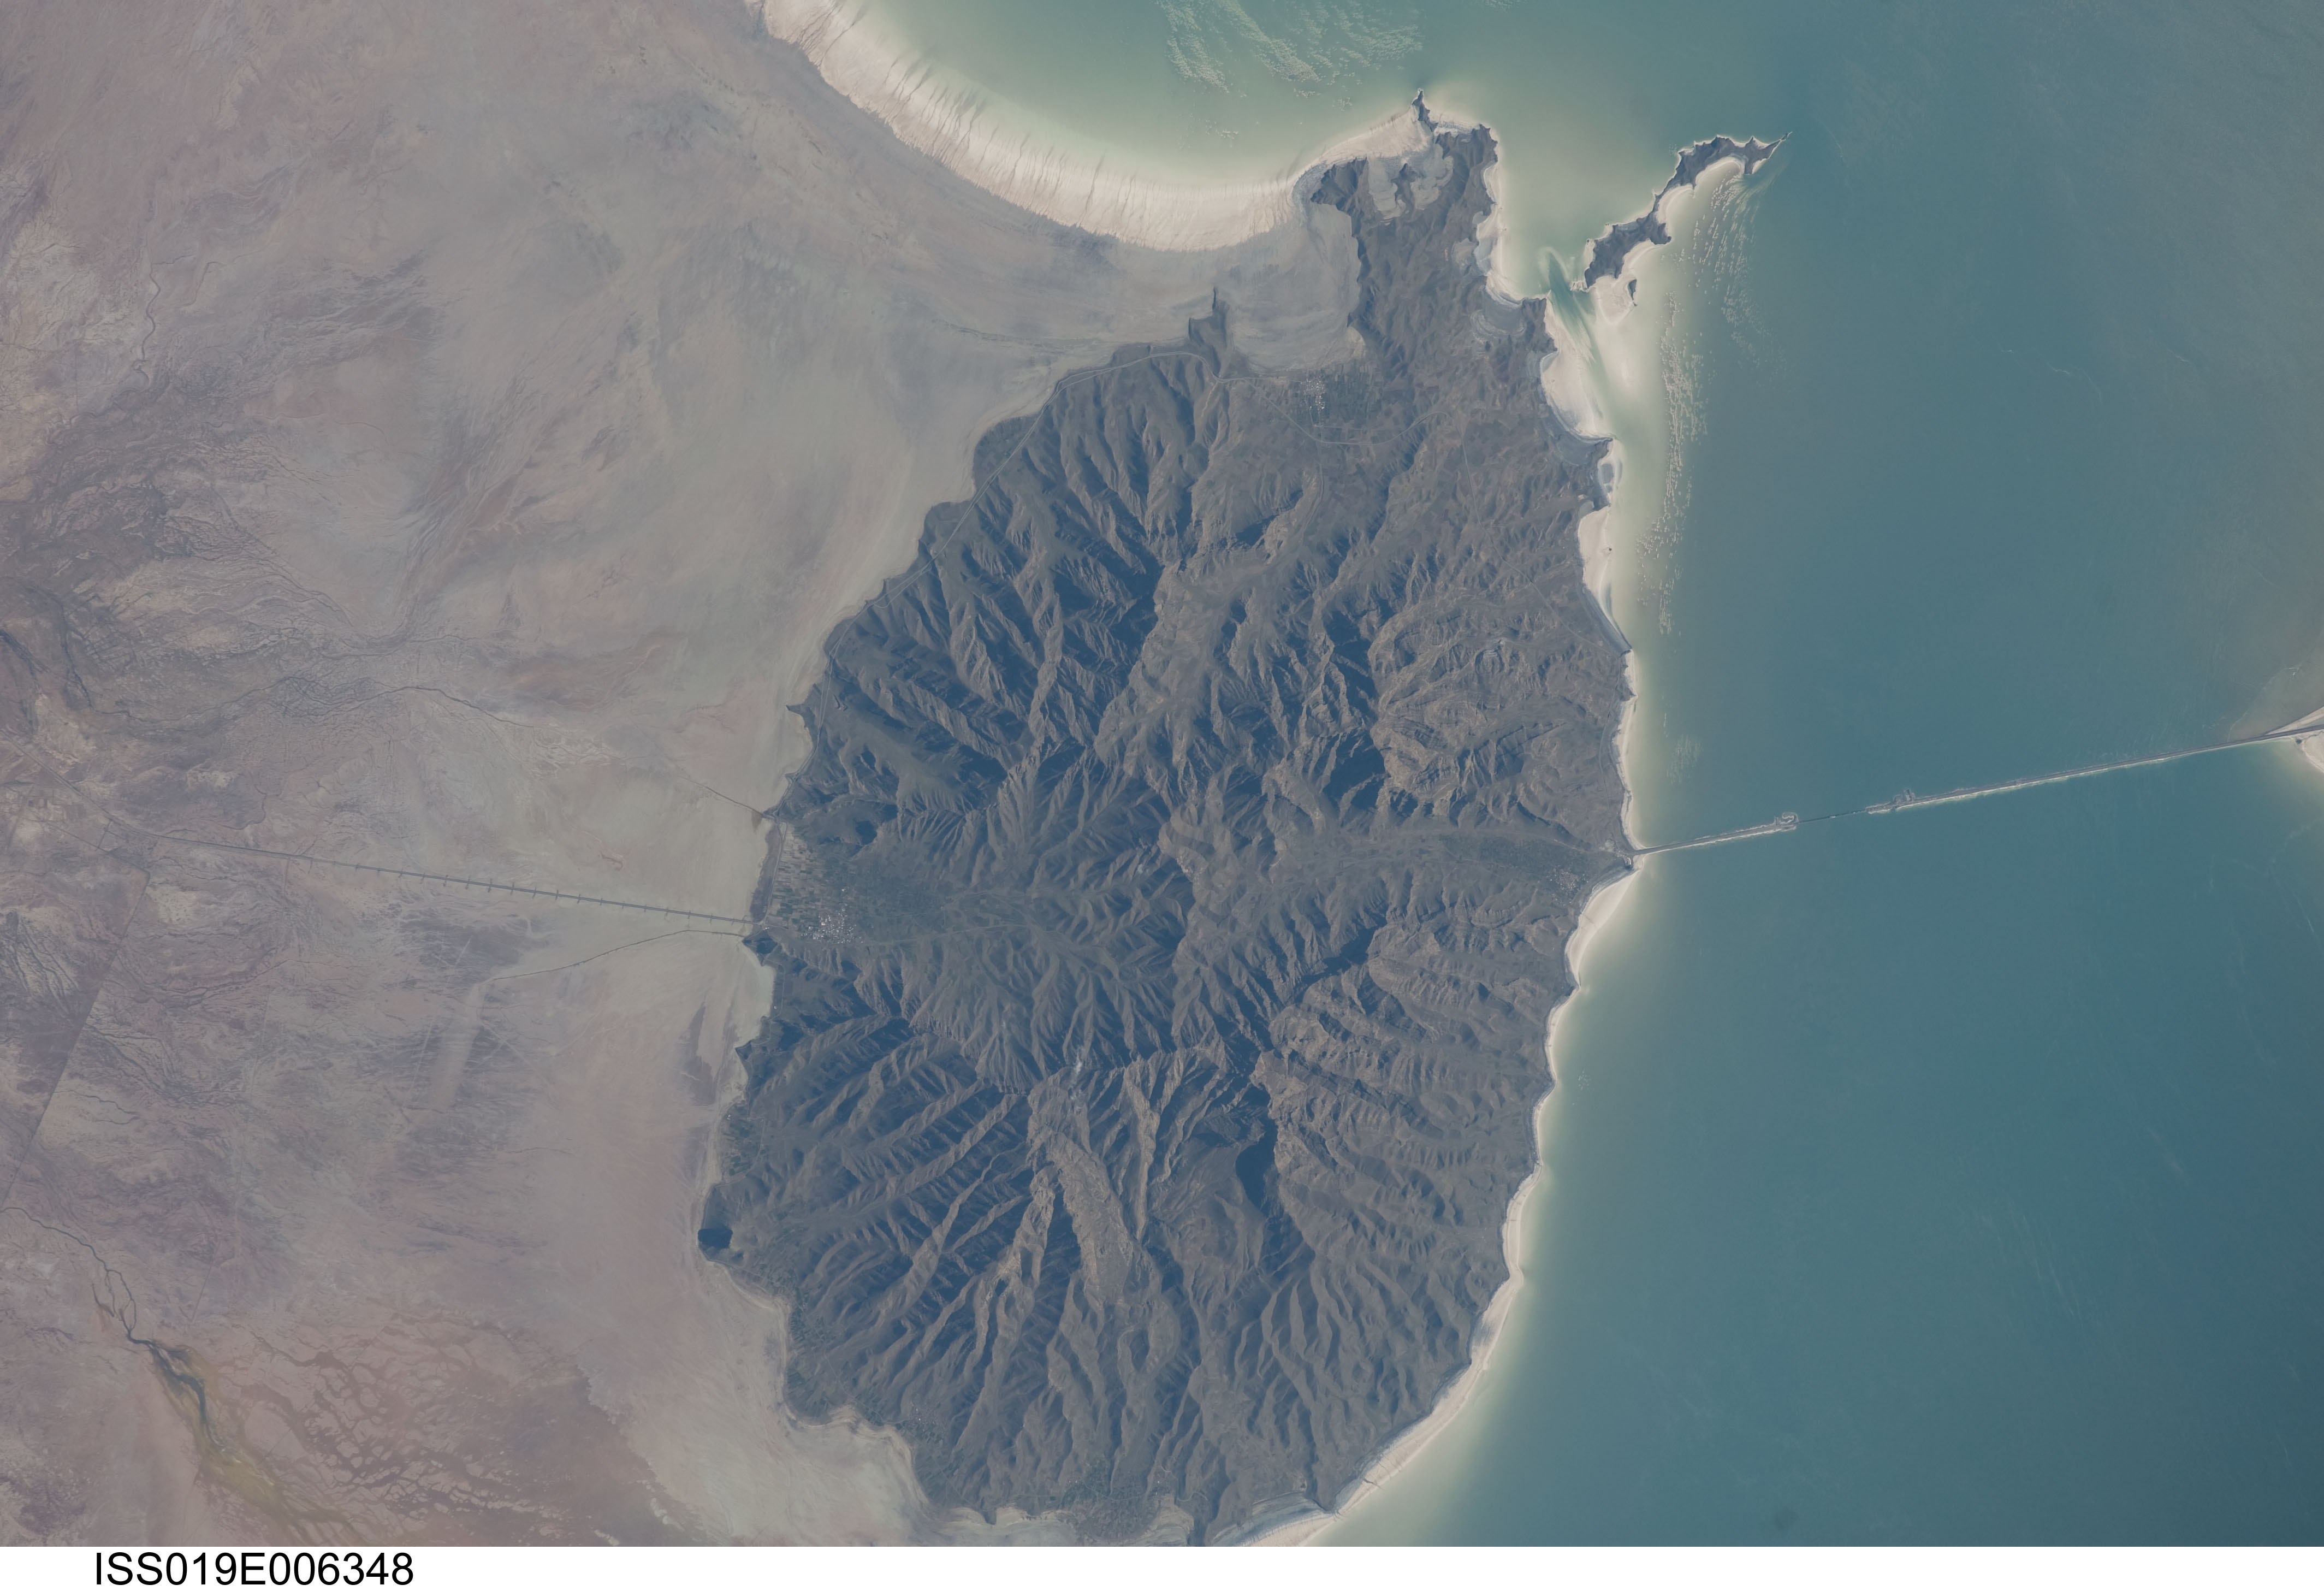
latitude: 37.8
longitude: 45.5
